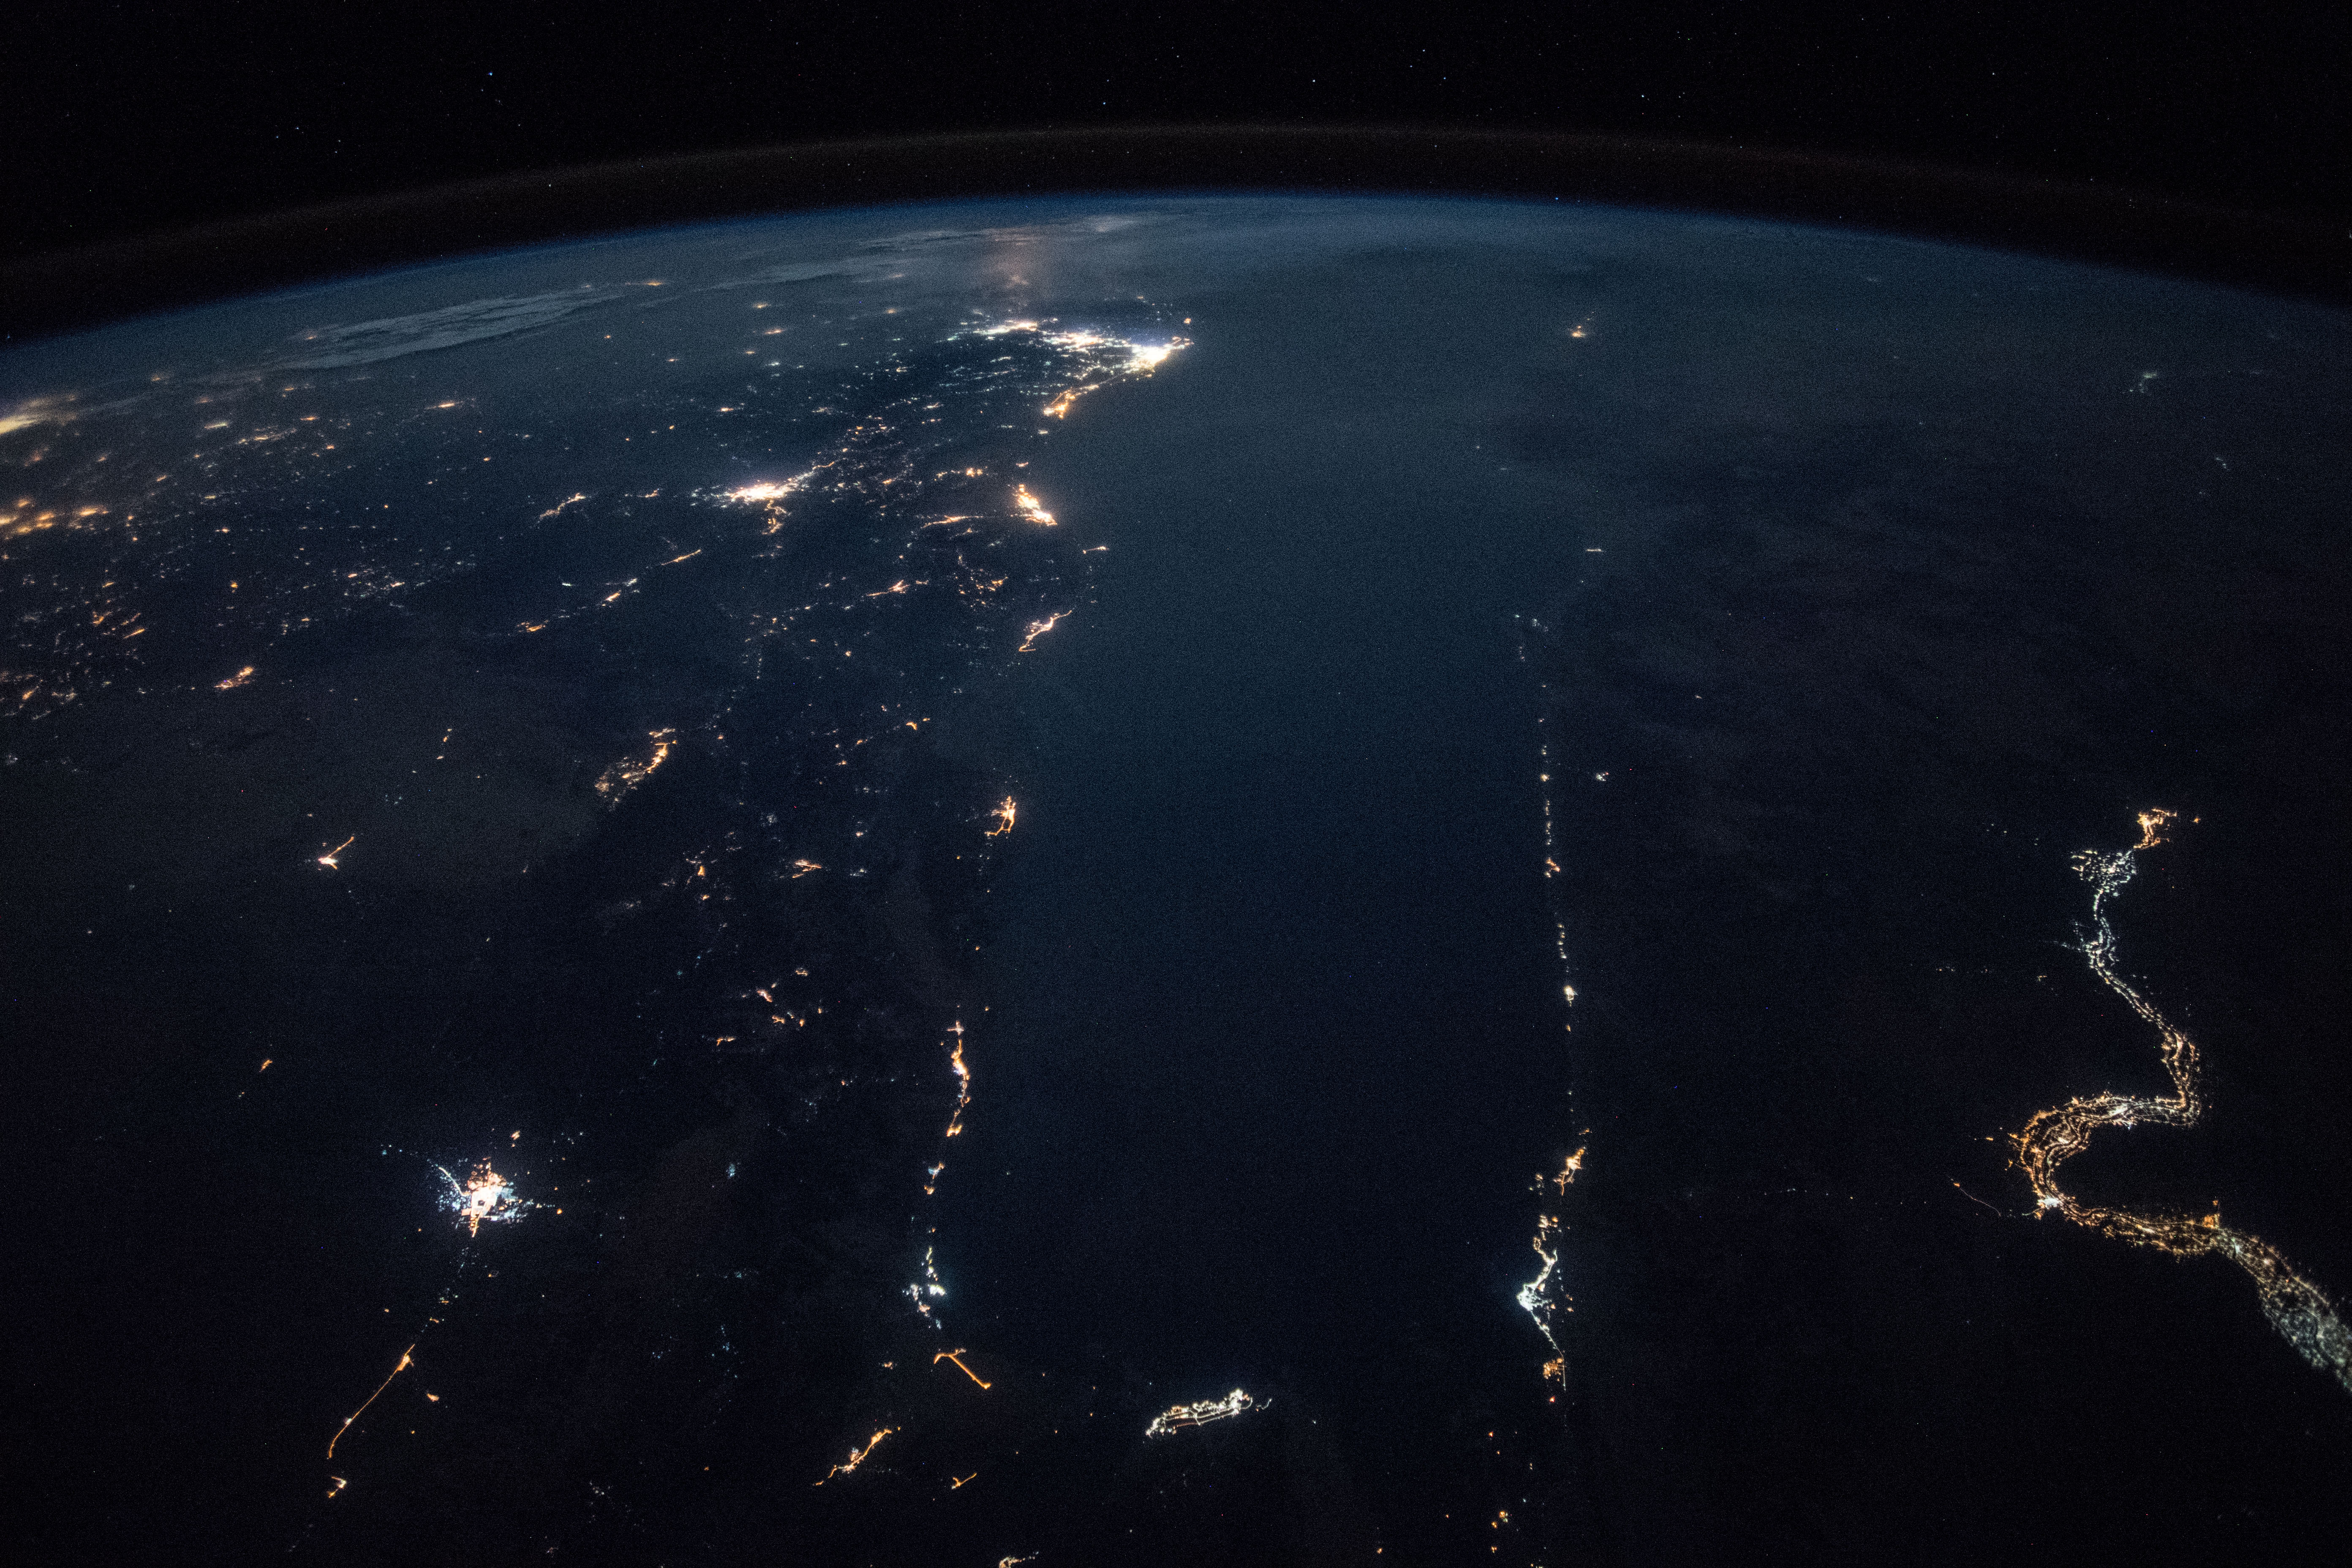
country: SAUDI ARABIA
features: RED SEA, GULF OF SUEZ, GULF OF AQABA, EASTERN DESERT, DUBA CITY, RAS MOHAMMED CITY, SHARM EL-SHEIKH, TABUK CITY, NIGHT, EARTH LIMB
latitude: 27.1
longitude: 35.3
